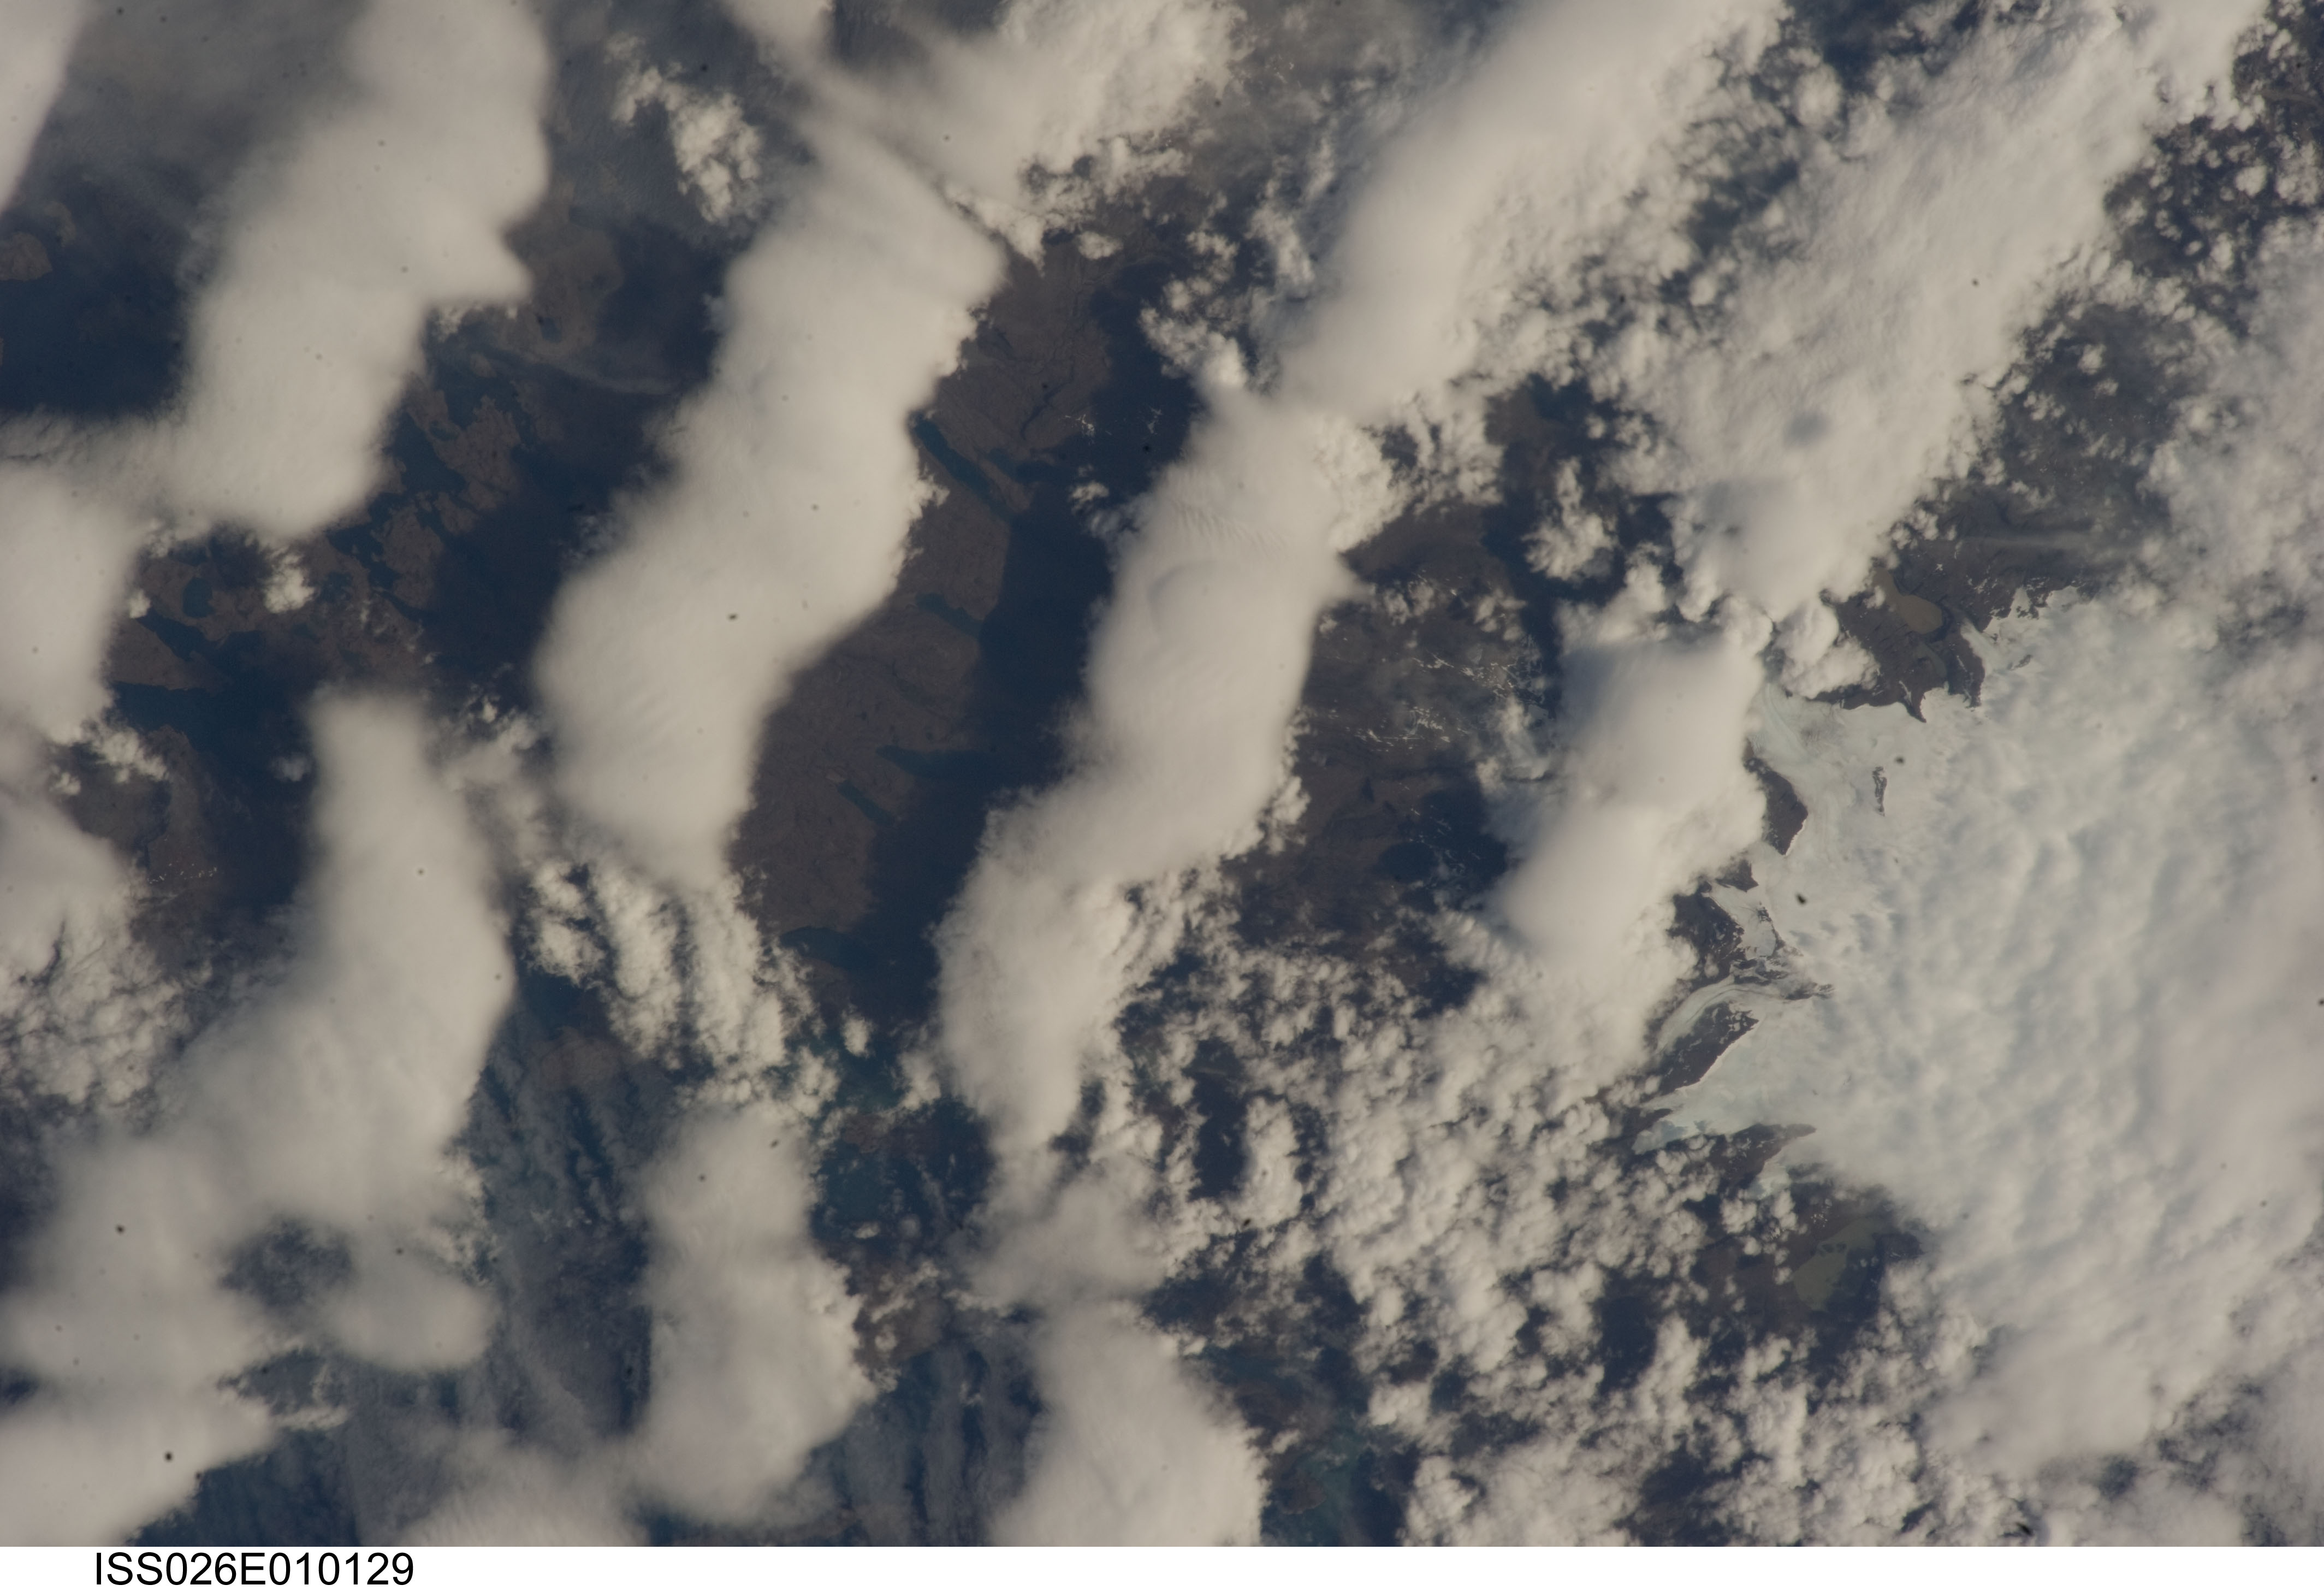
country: KERGUELEN ILES
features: WAVE CLOUD PATTERNS, TERRAIN, LAKES, GLACIERS
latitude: -49.4
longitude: 69.3
